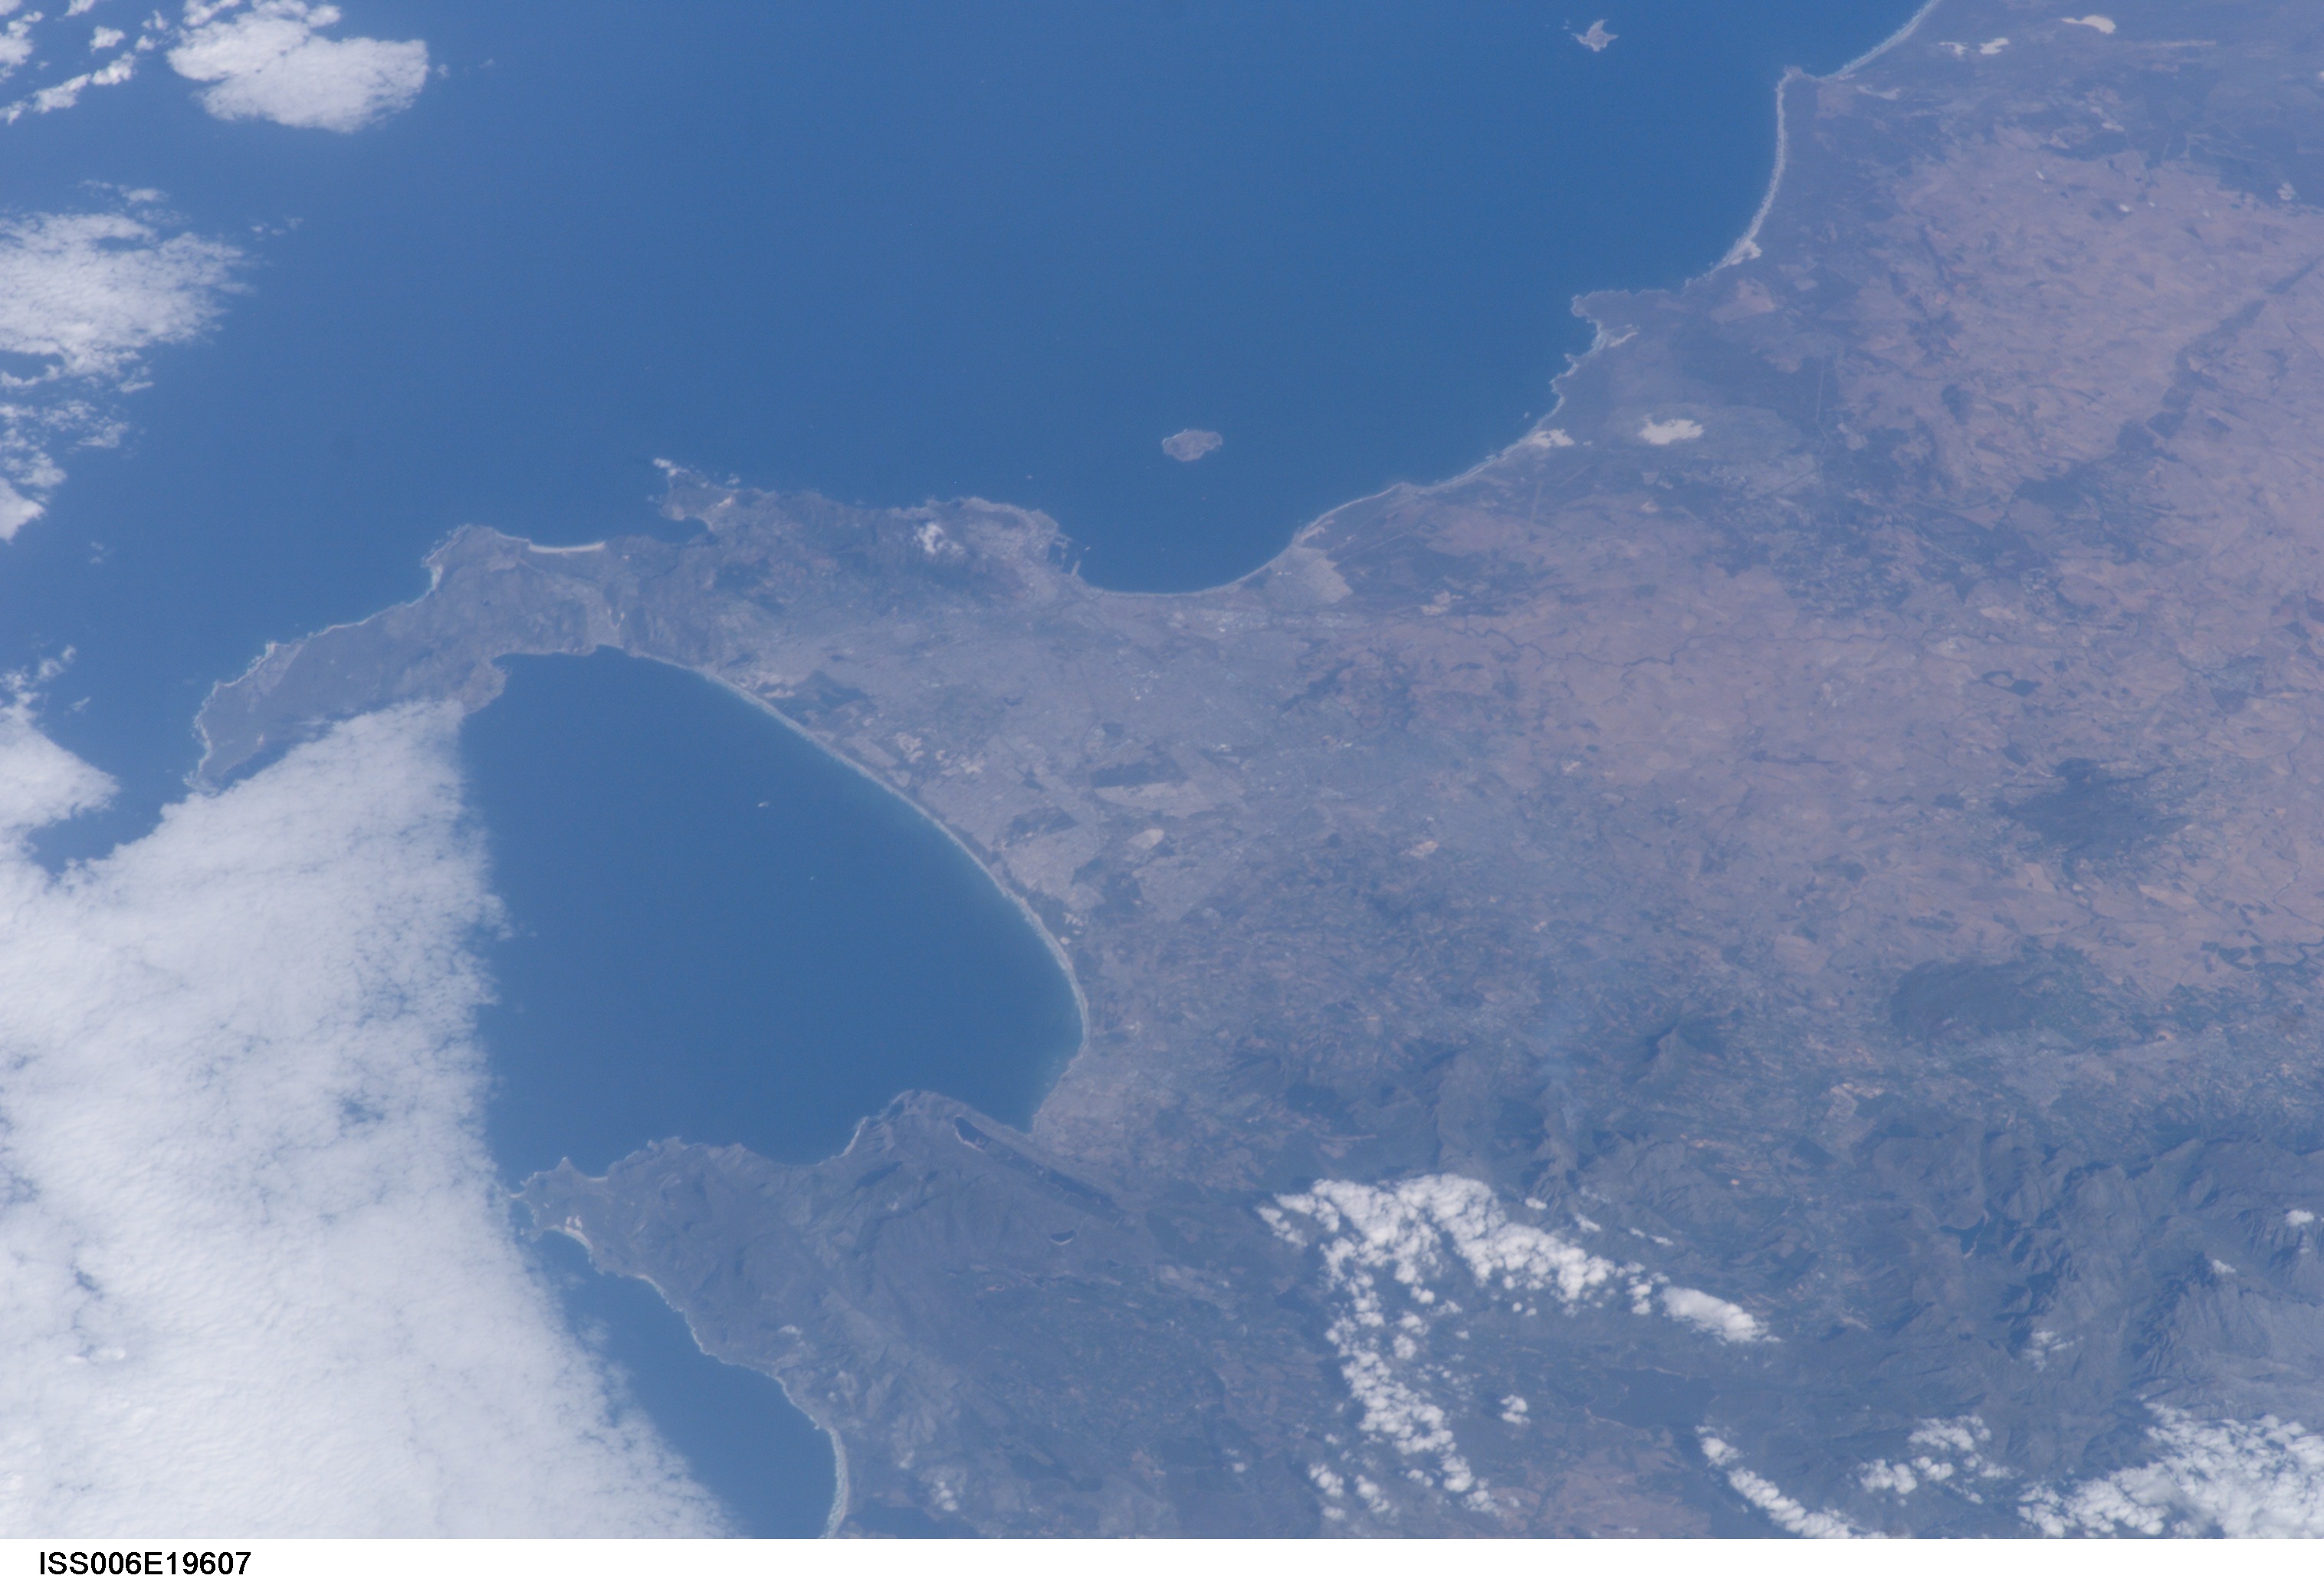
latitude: -34.0
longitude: 18.5
